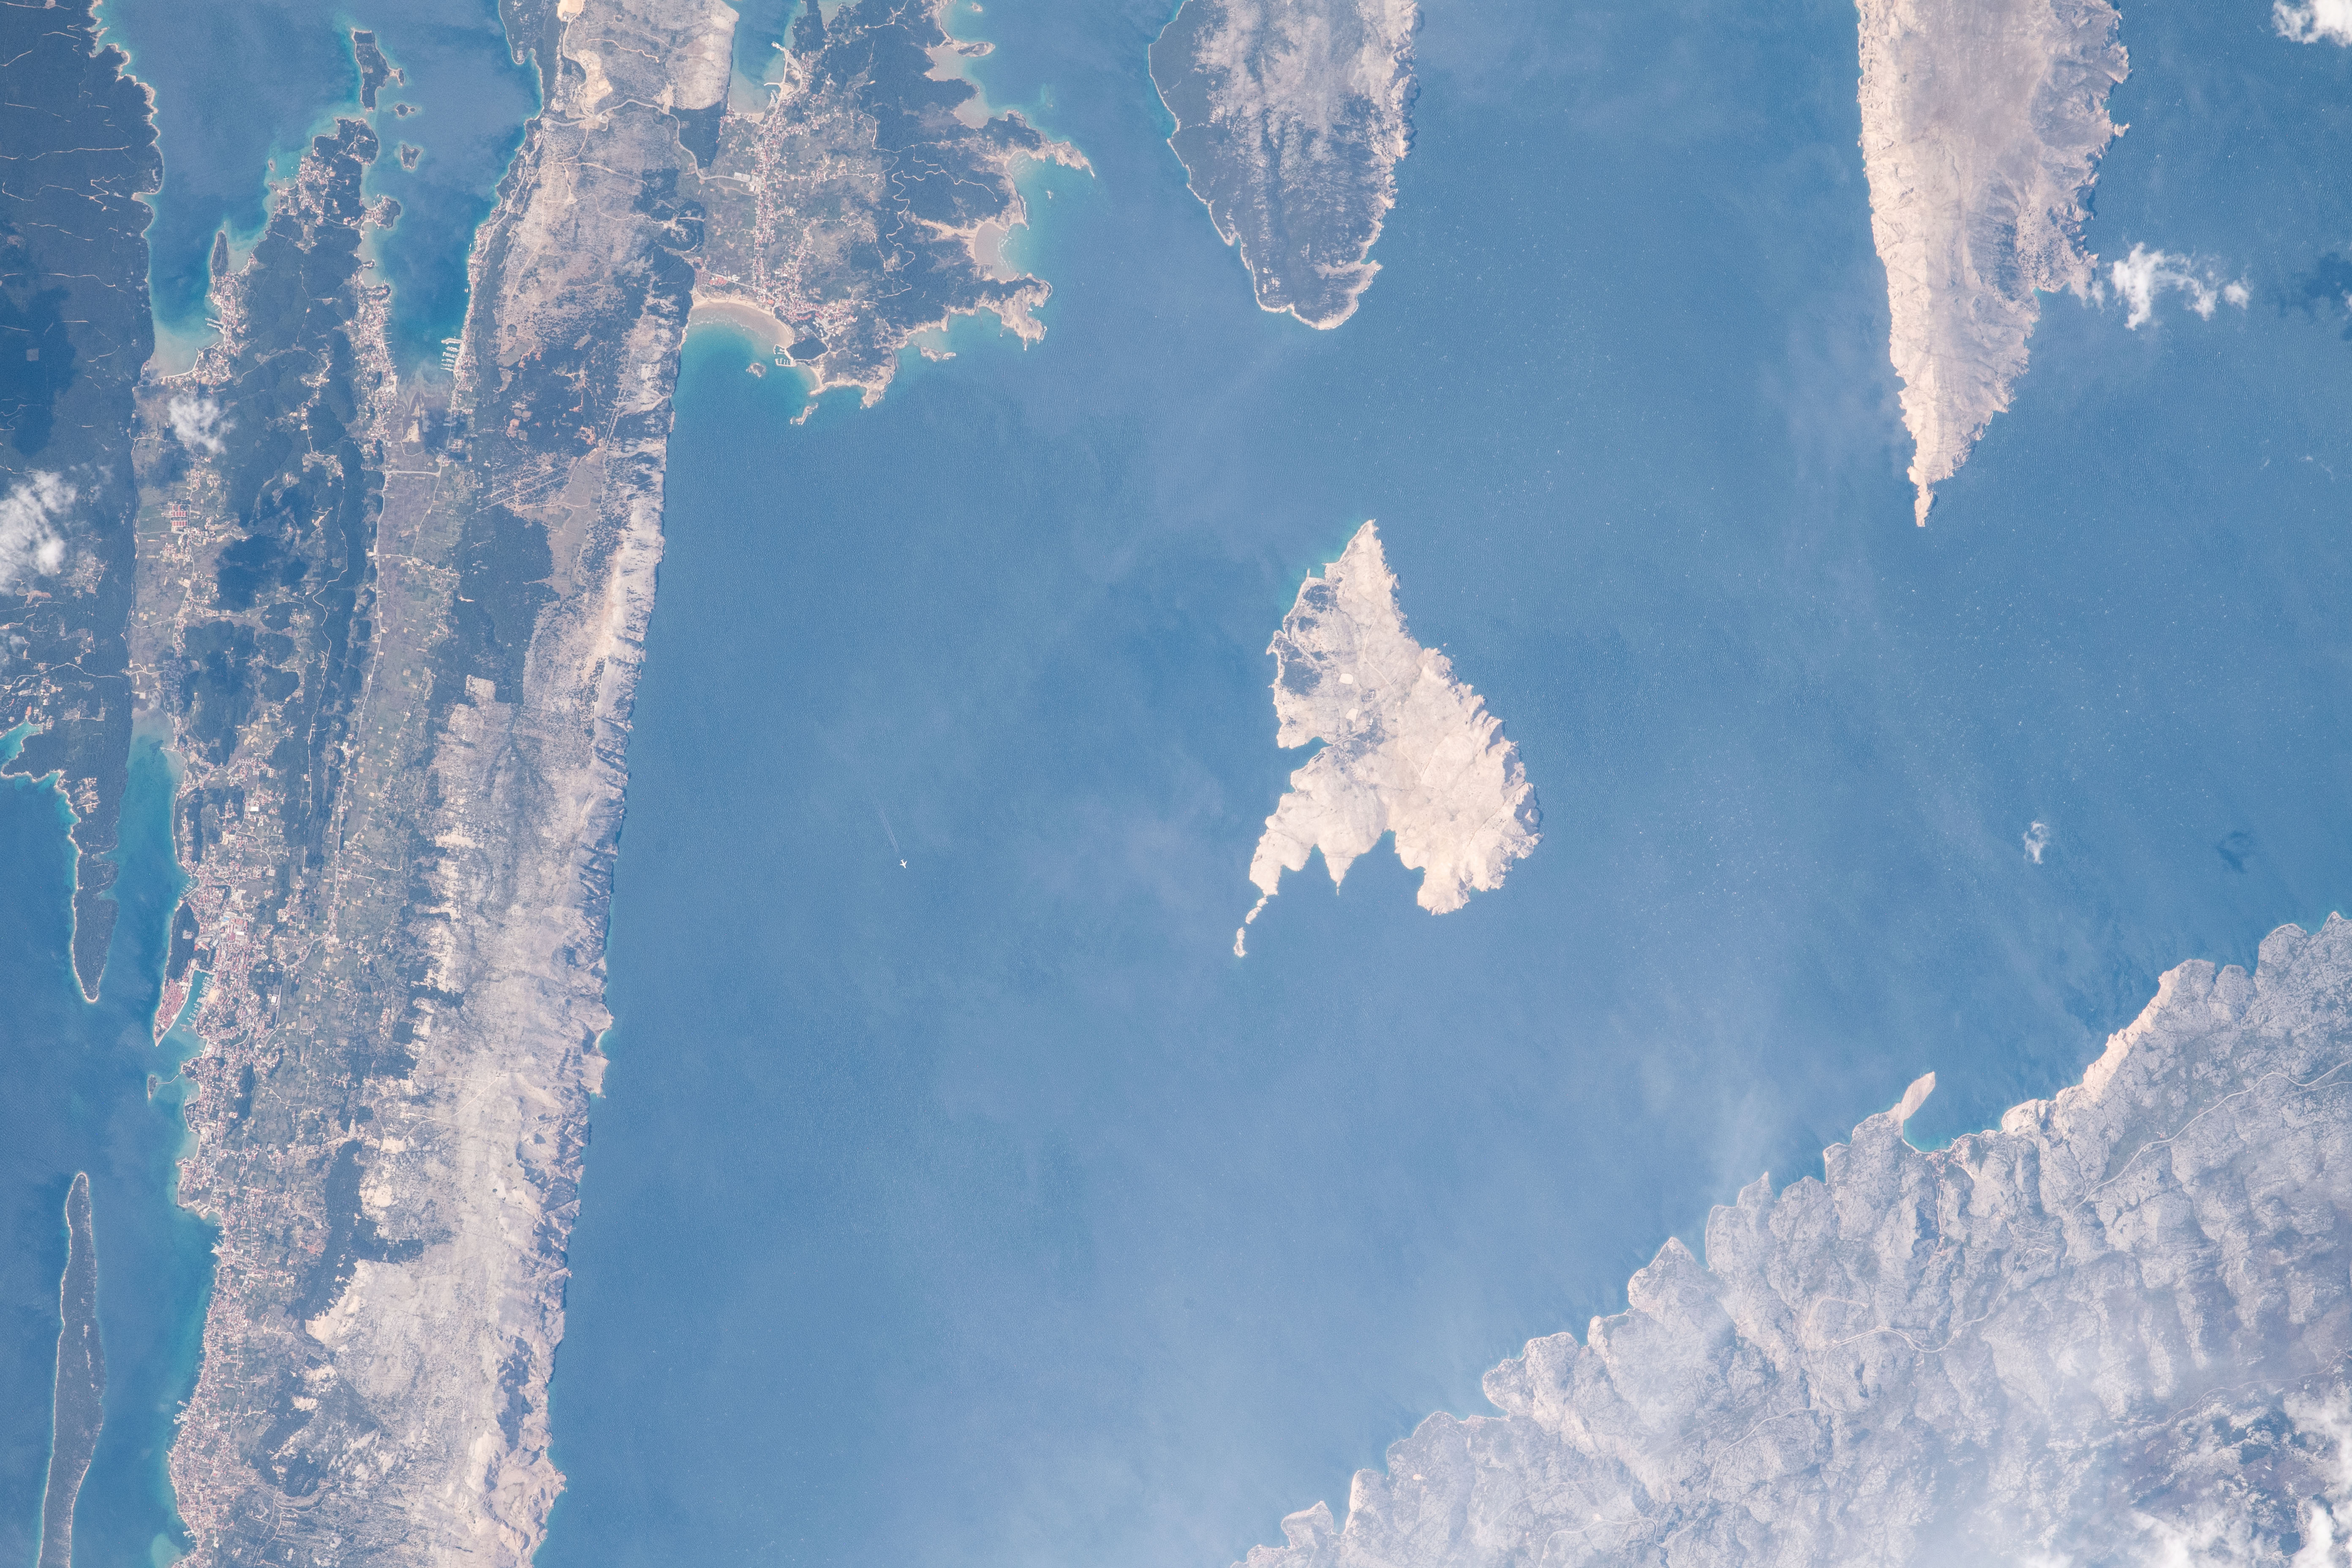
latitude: 44.8
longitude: 14.8
